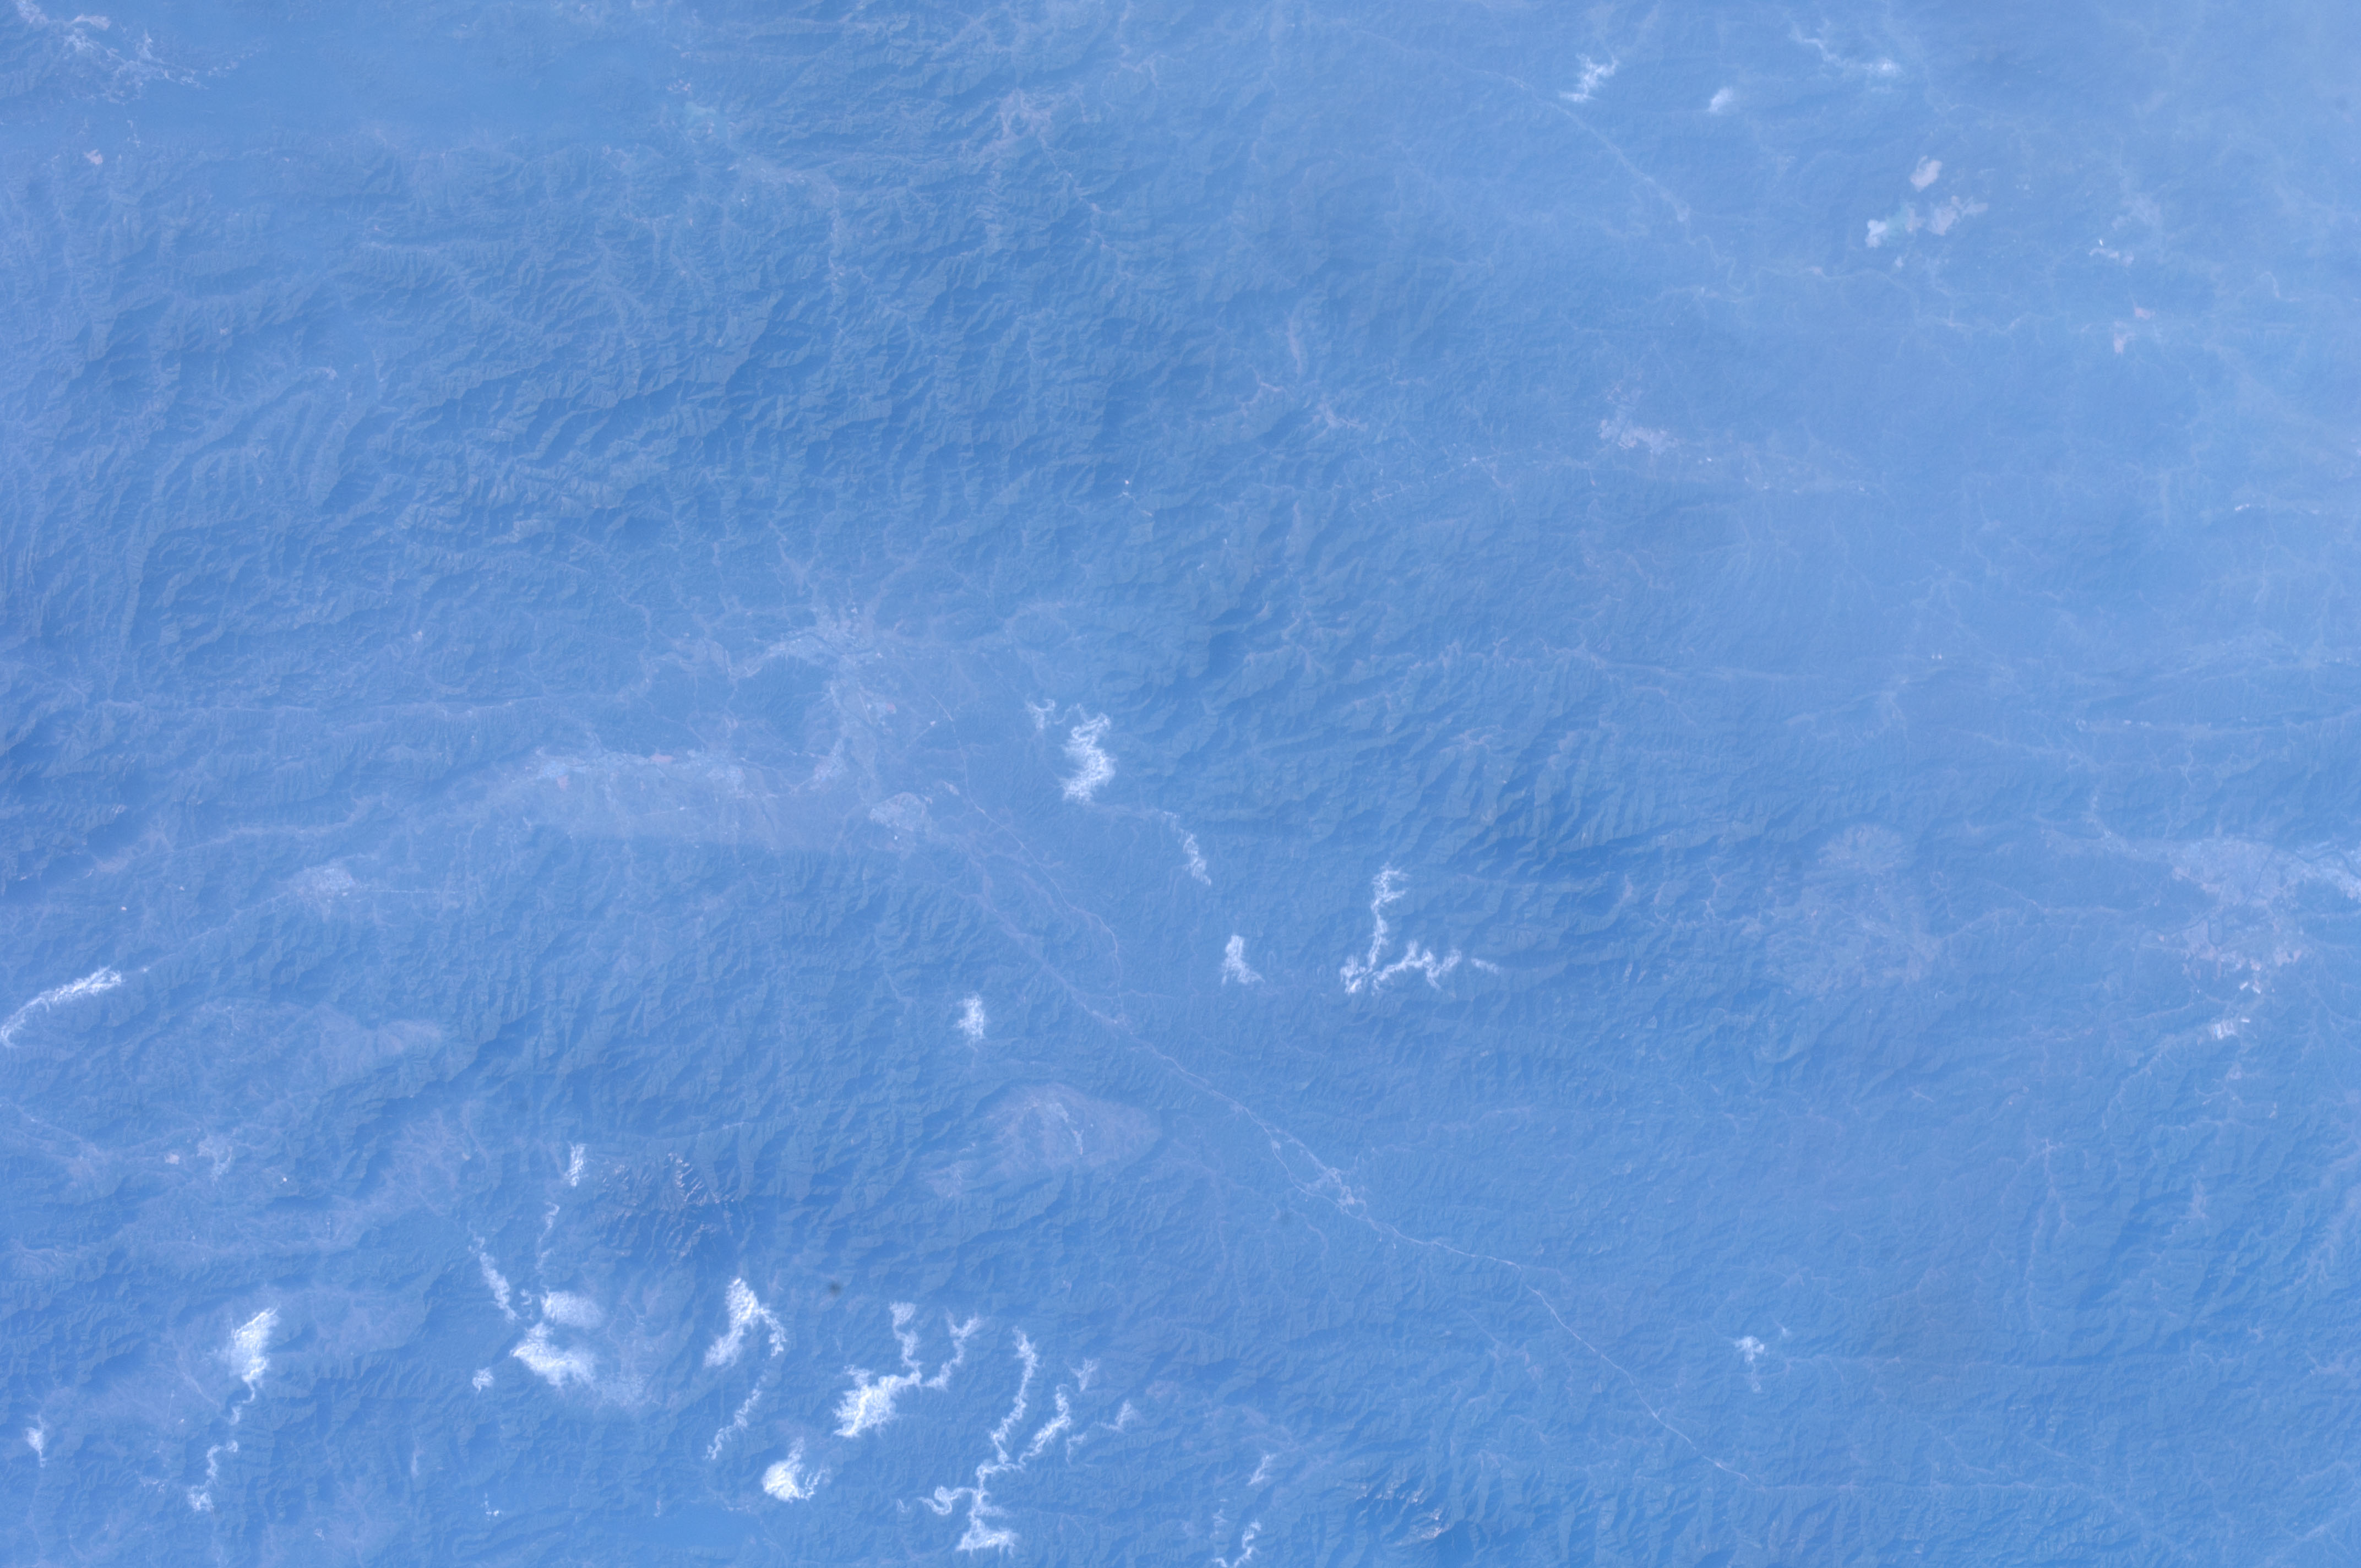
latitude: 30.0
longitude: 118.0
